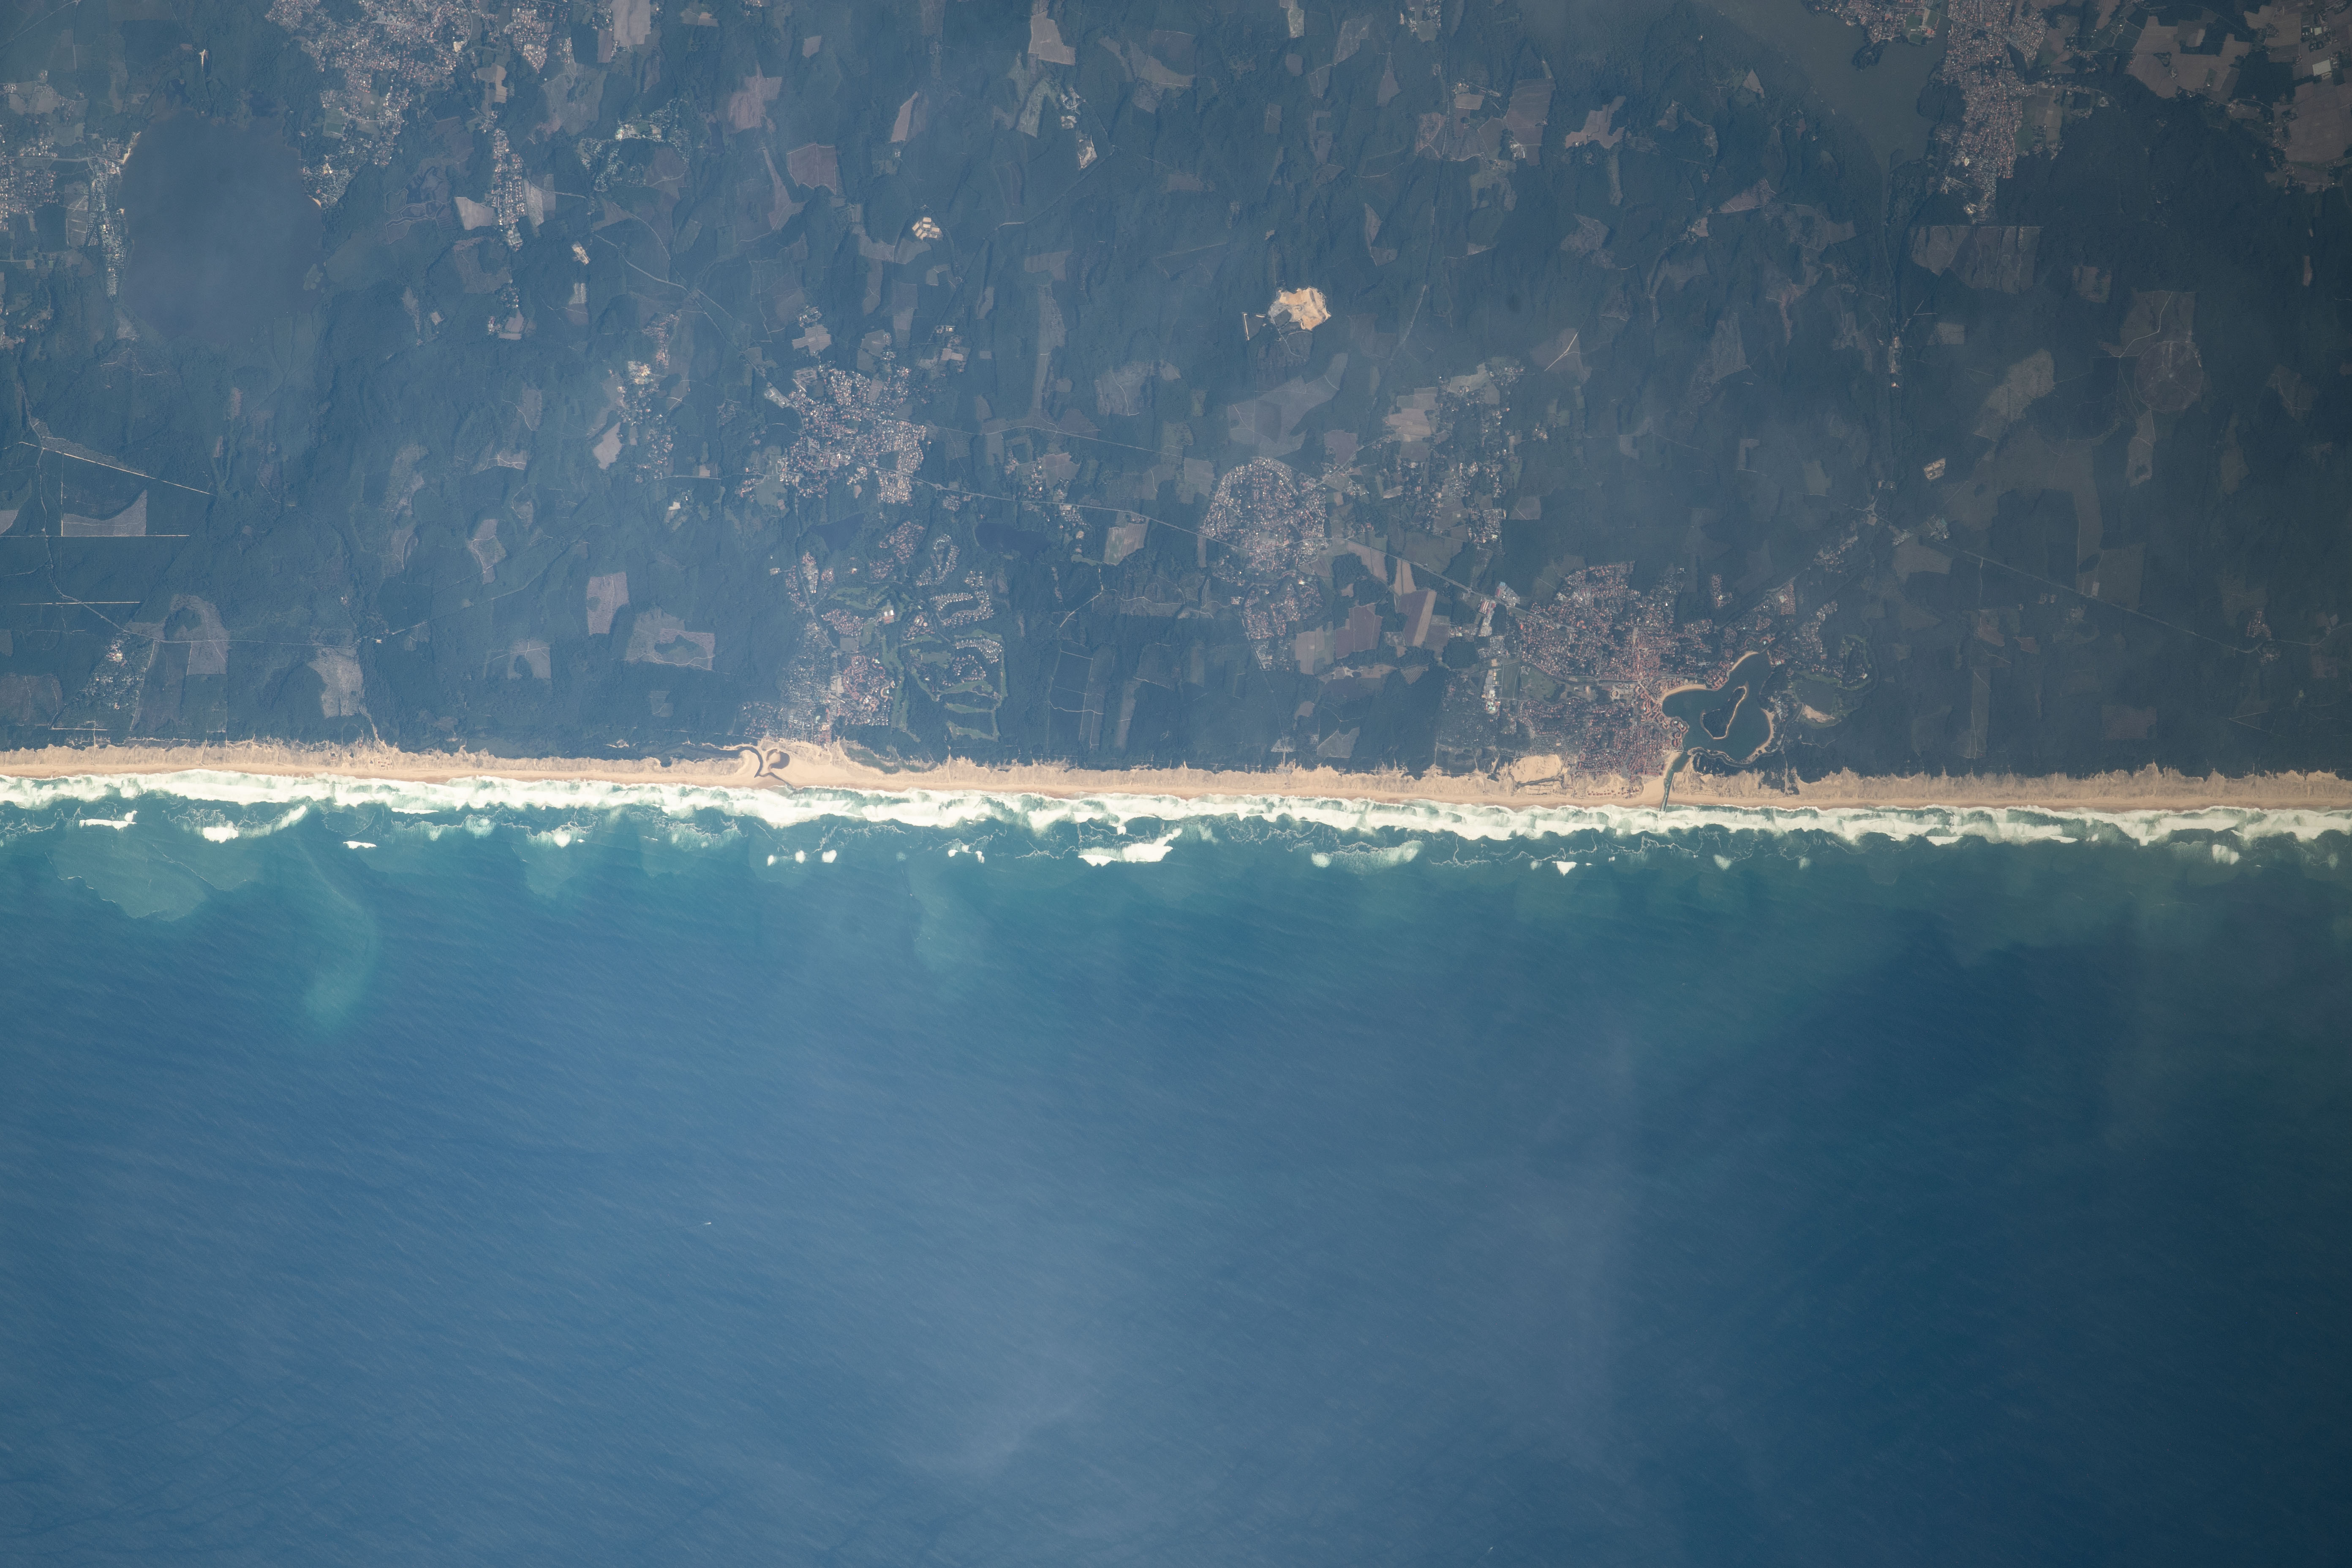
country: FRANCE
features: MESSANGES, VIEUX-BOUCAU-LES-BAINS
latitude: 43.8
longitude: -1.4
